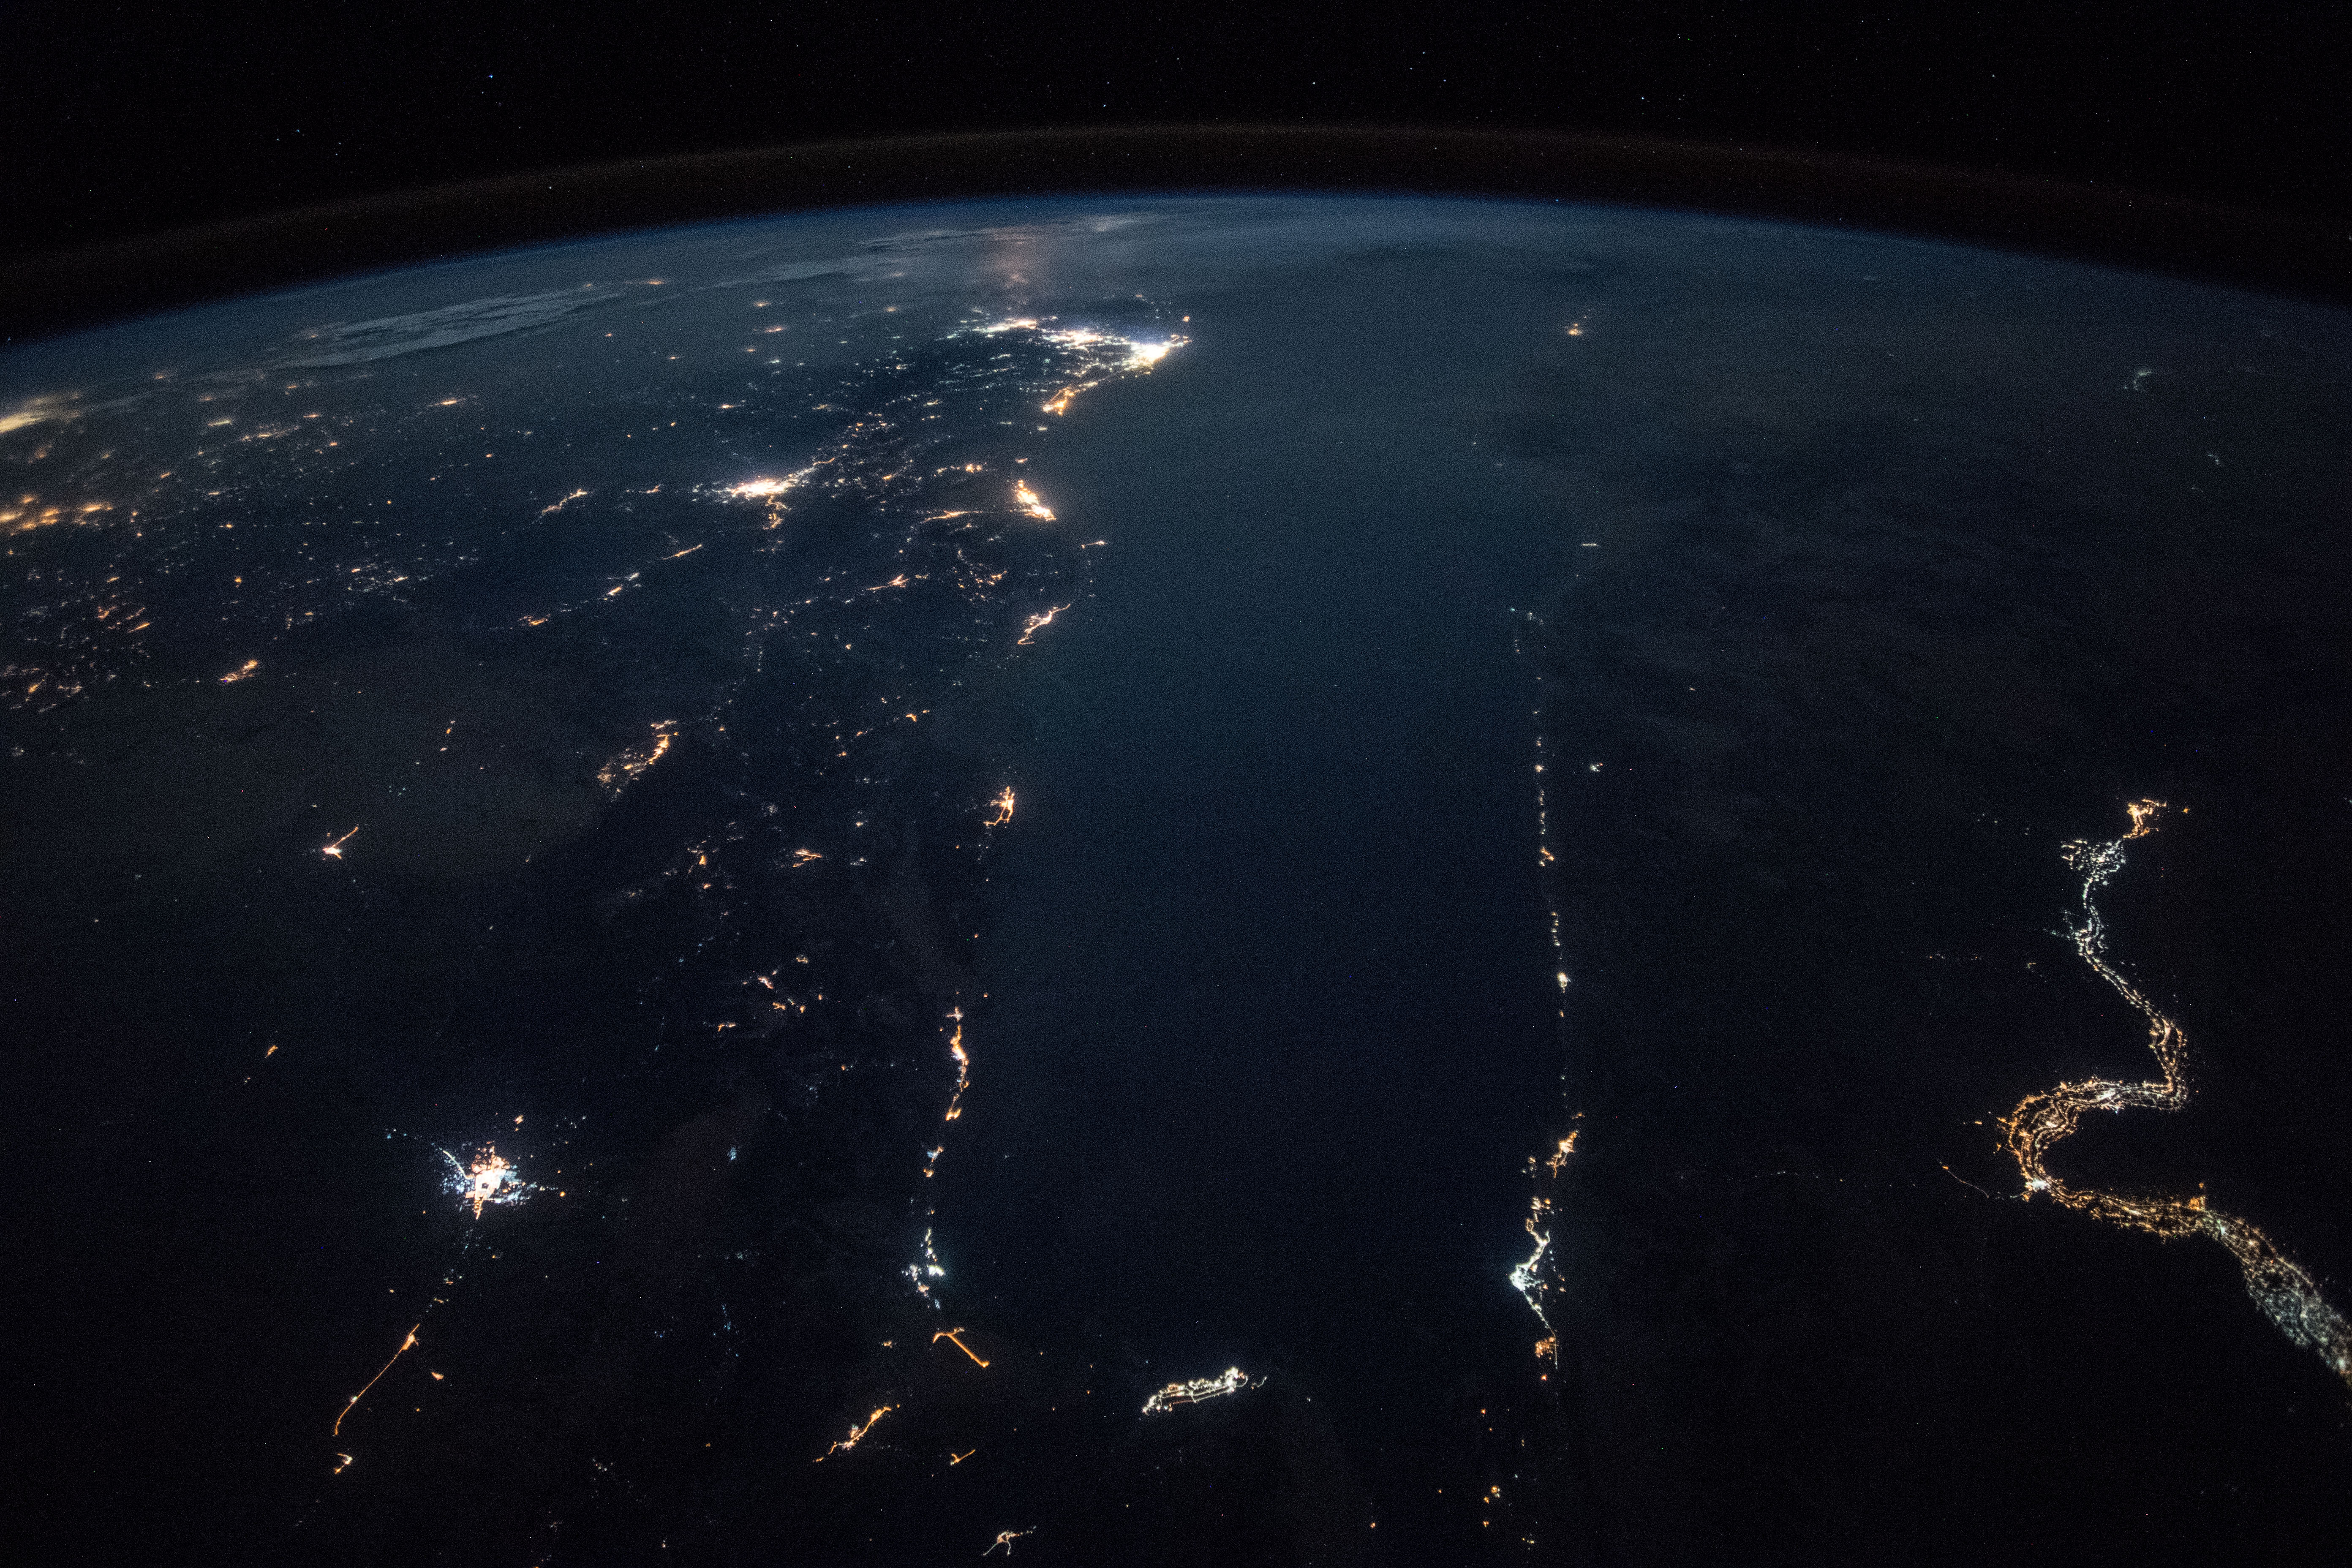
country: SAUDI ARABIA
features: RED SEA, GULF OF SUEZ, GULF OF AQABA, EASTERN DESERT, DUBA CITY, RAS MOHAMMED CITY, SHARM EL-SHEIKH, TABUK CITY, NIGHT, EARTH LIMB
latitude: 27.1
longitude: 35.2
